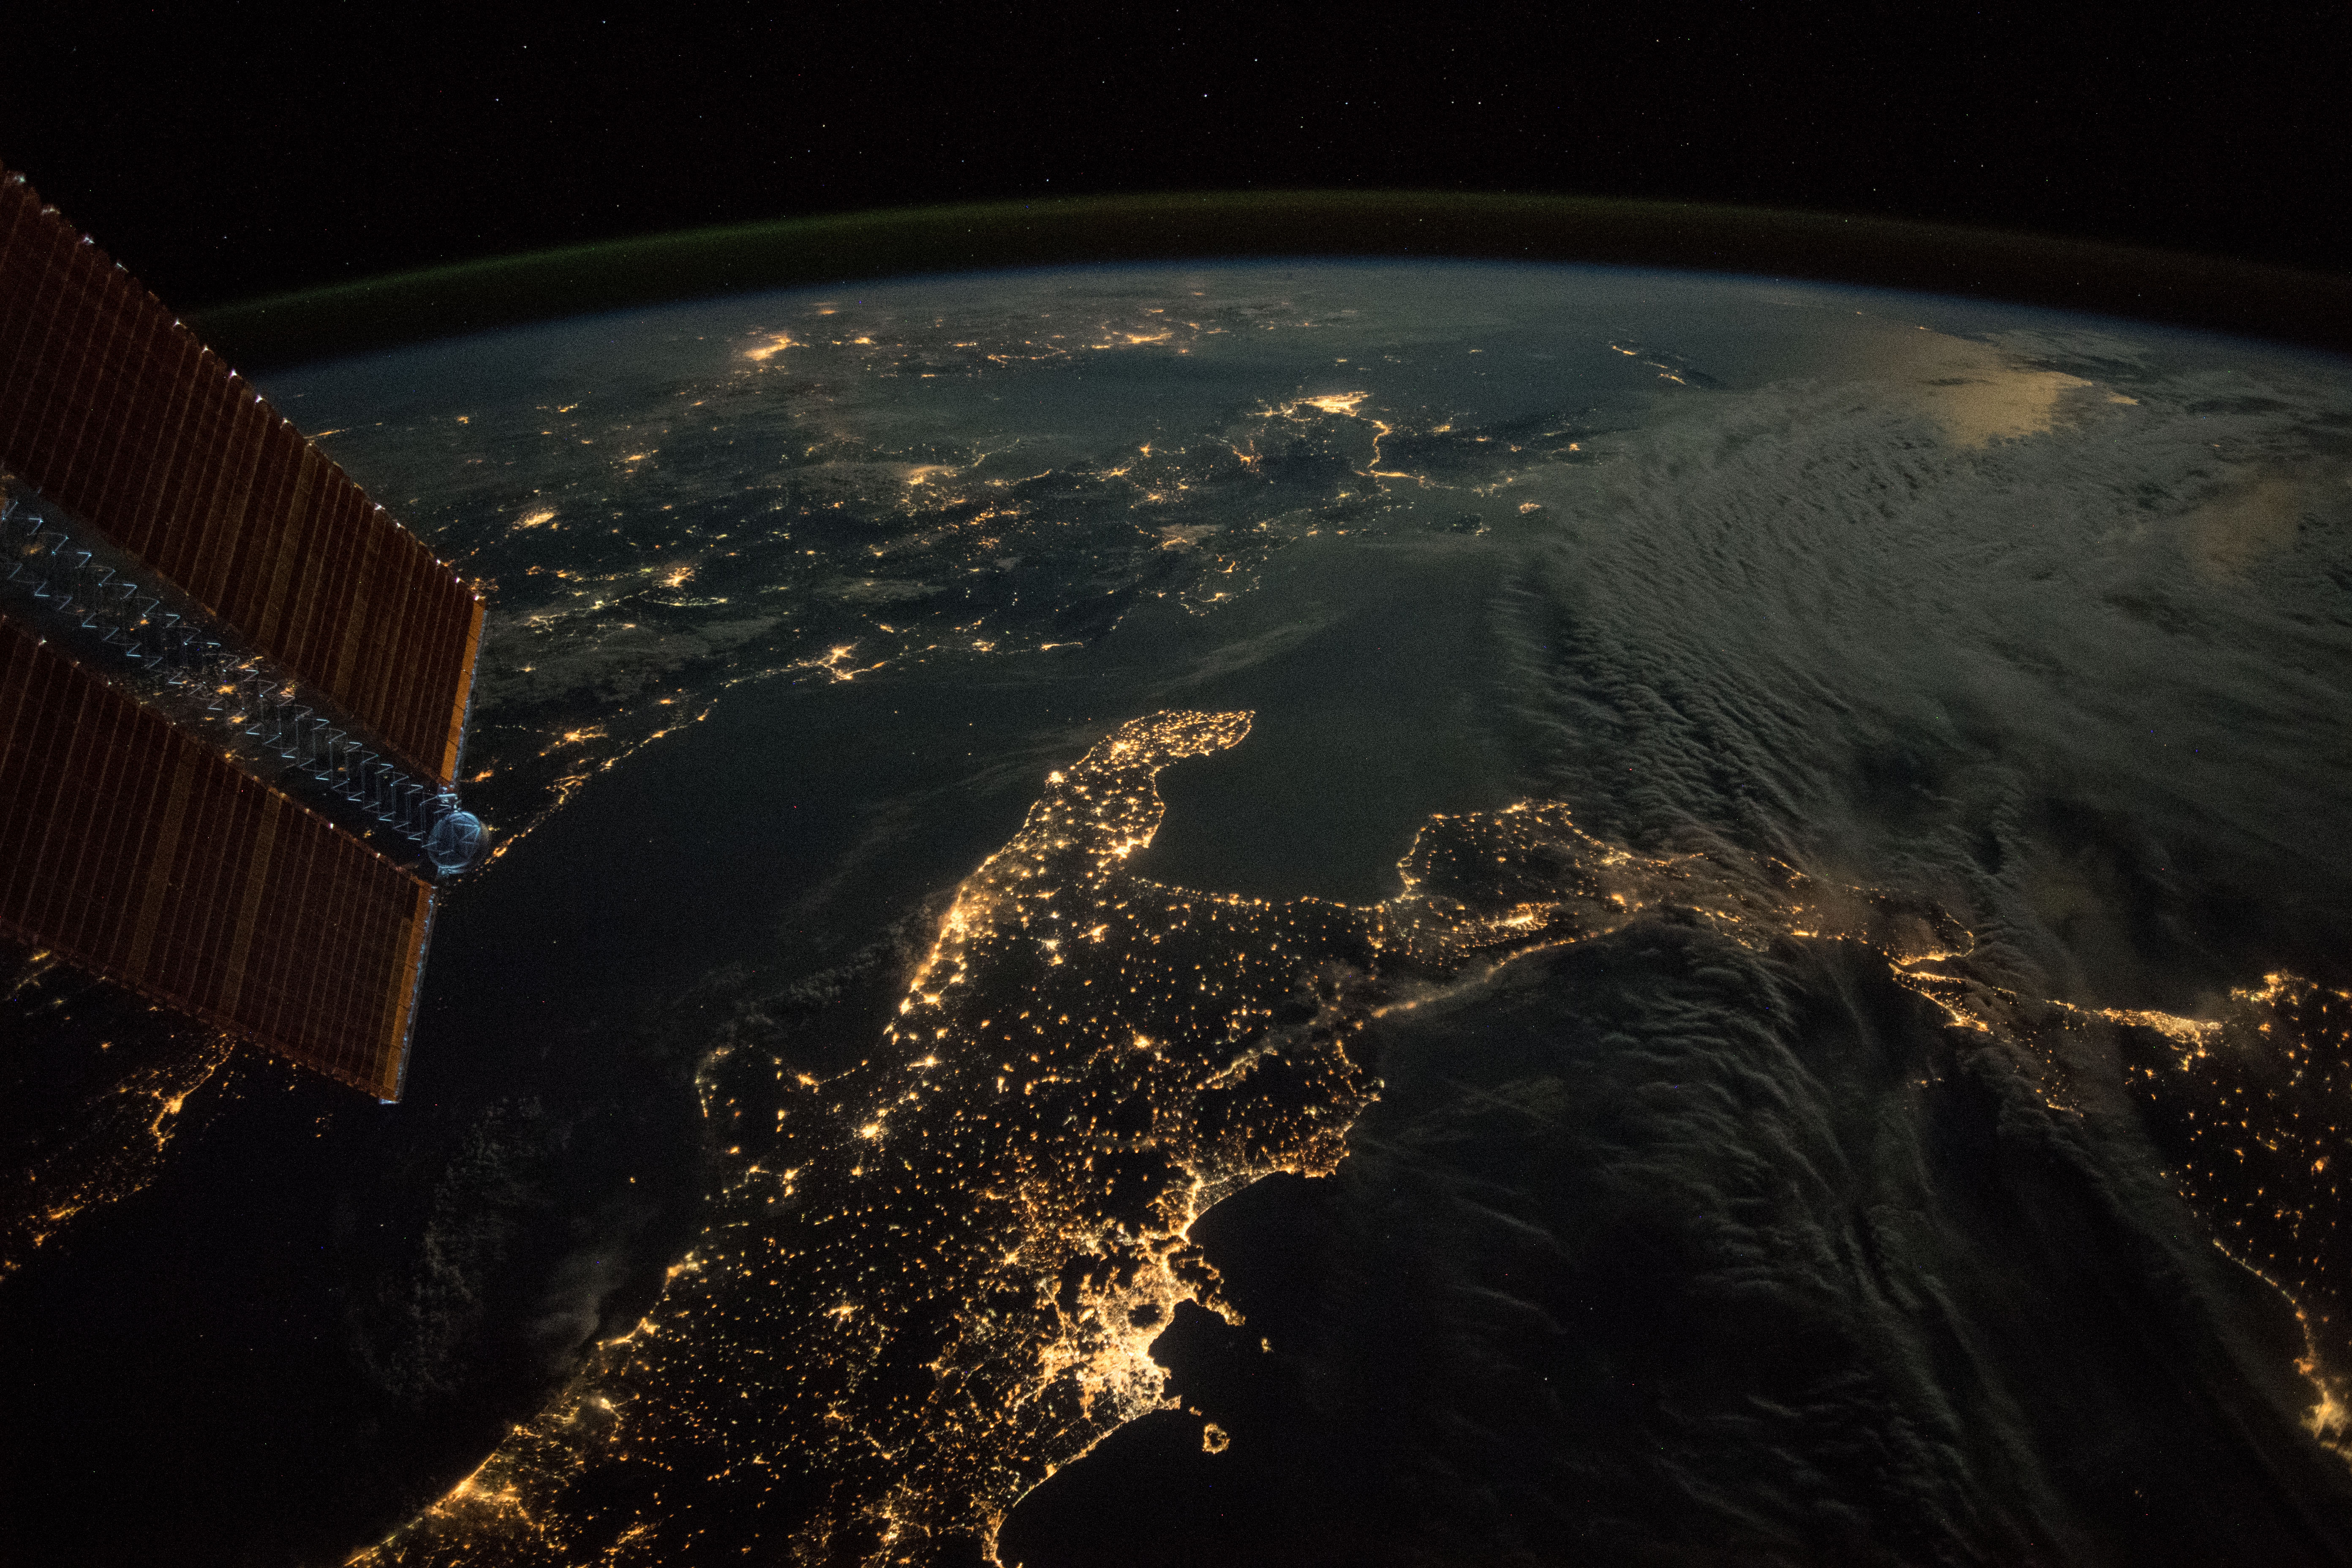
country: ITALY
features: ROME CITY, ADRIATIC SEA, IONIAN SEA, TYRRHENIAN SEA, TIRANA CITY, PODGORICA CITY, BARI CITY, SPLIT CITY, POTENZA CITY, SALERNO CITY
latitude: 40.2
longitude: 17.5
